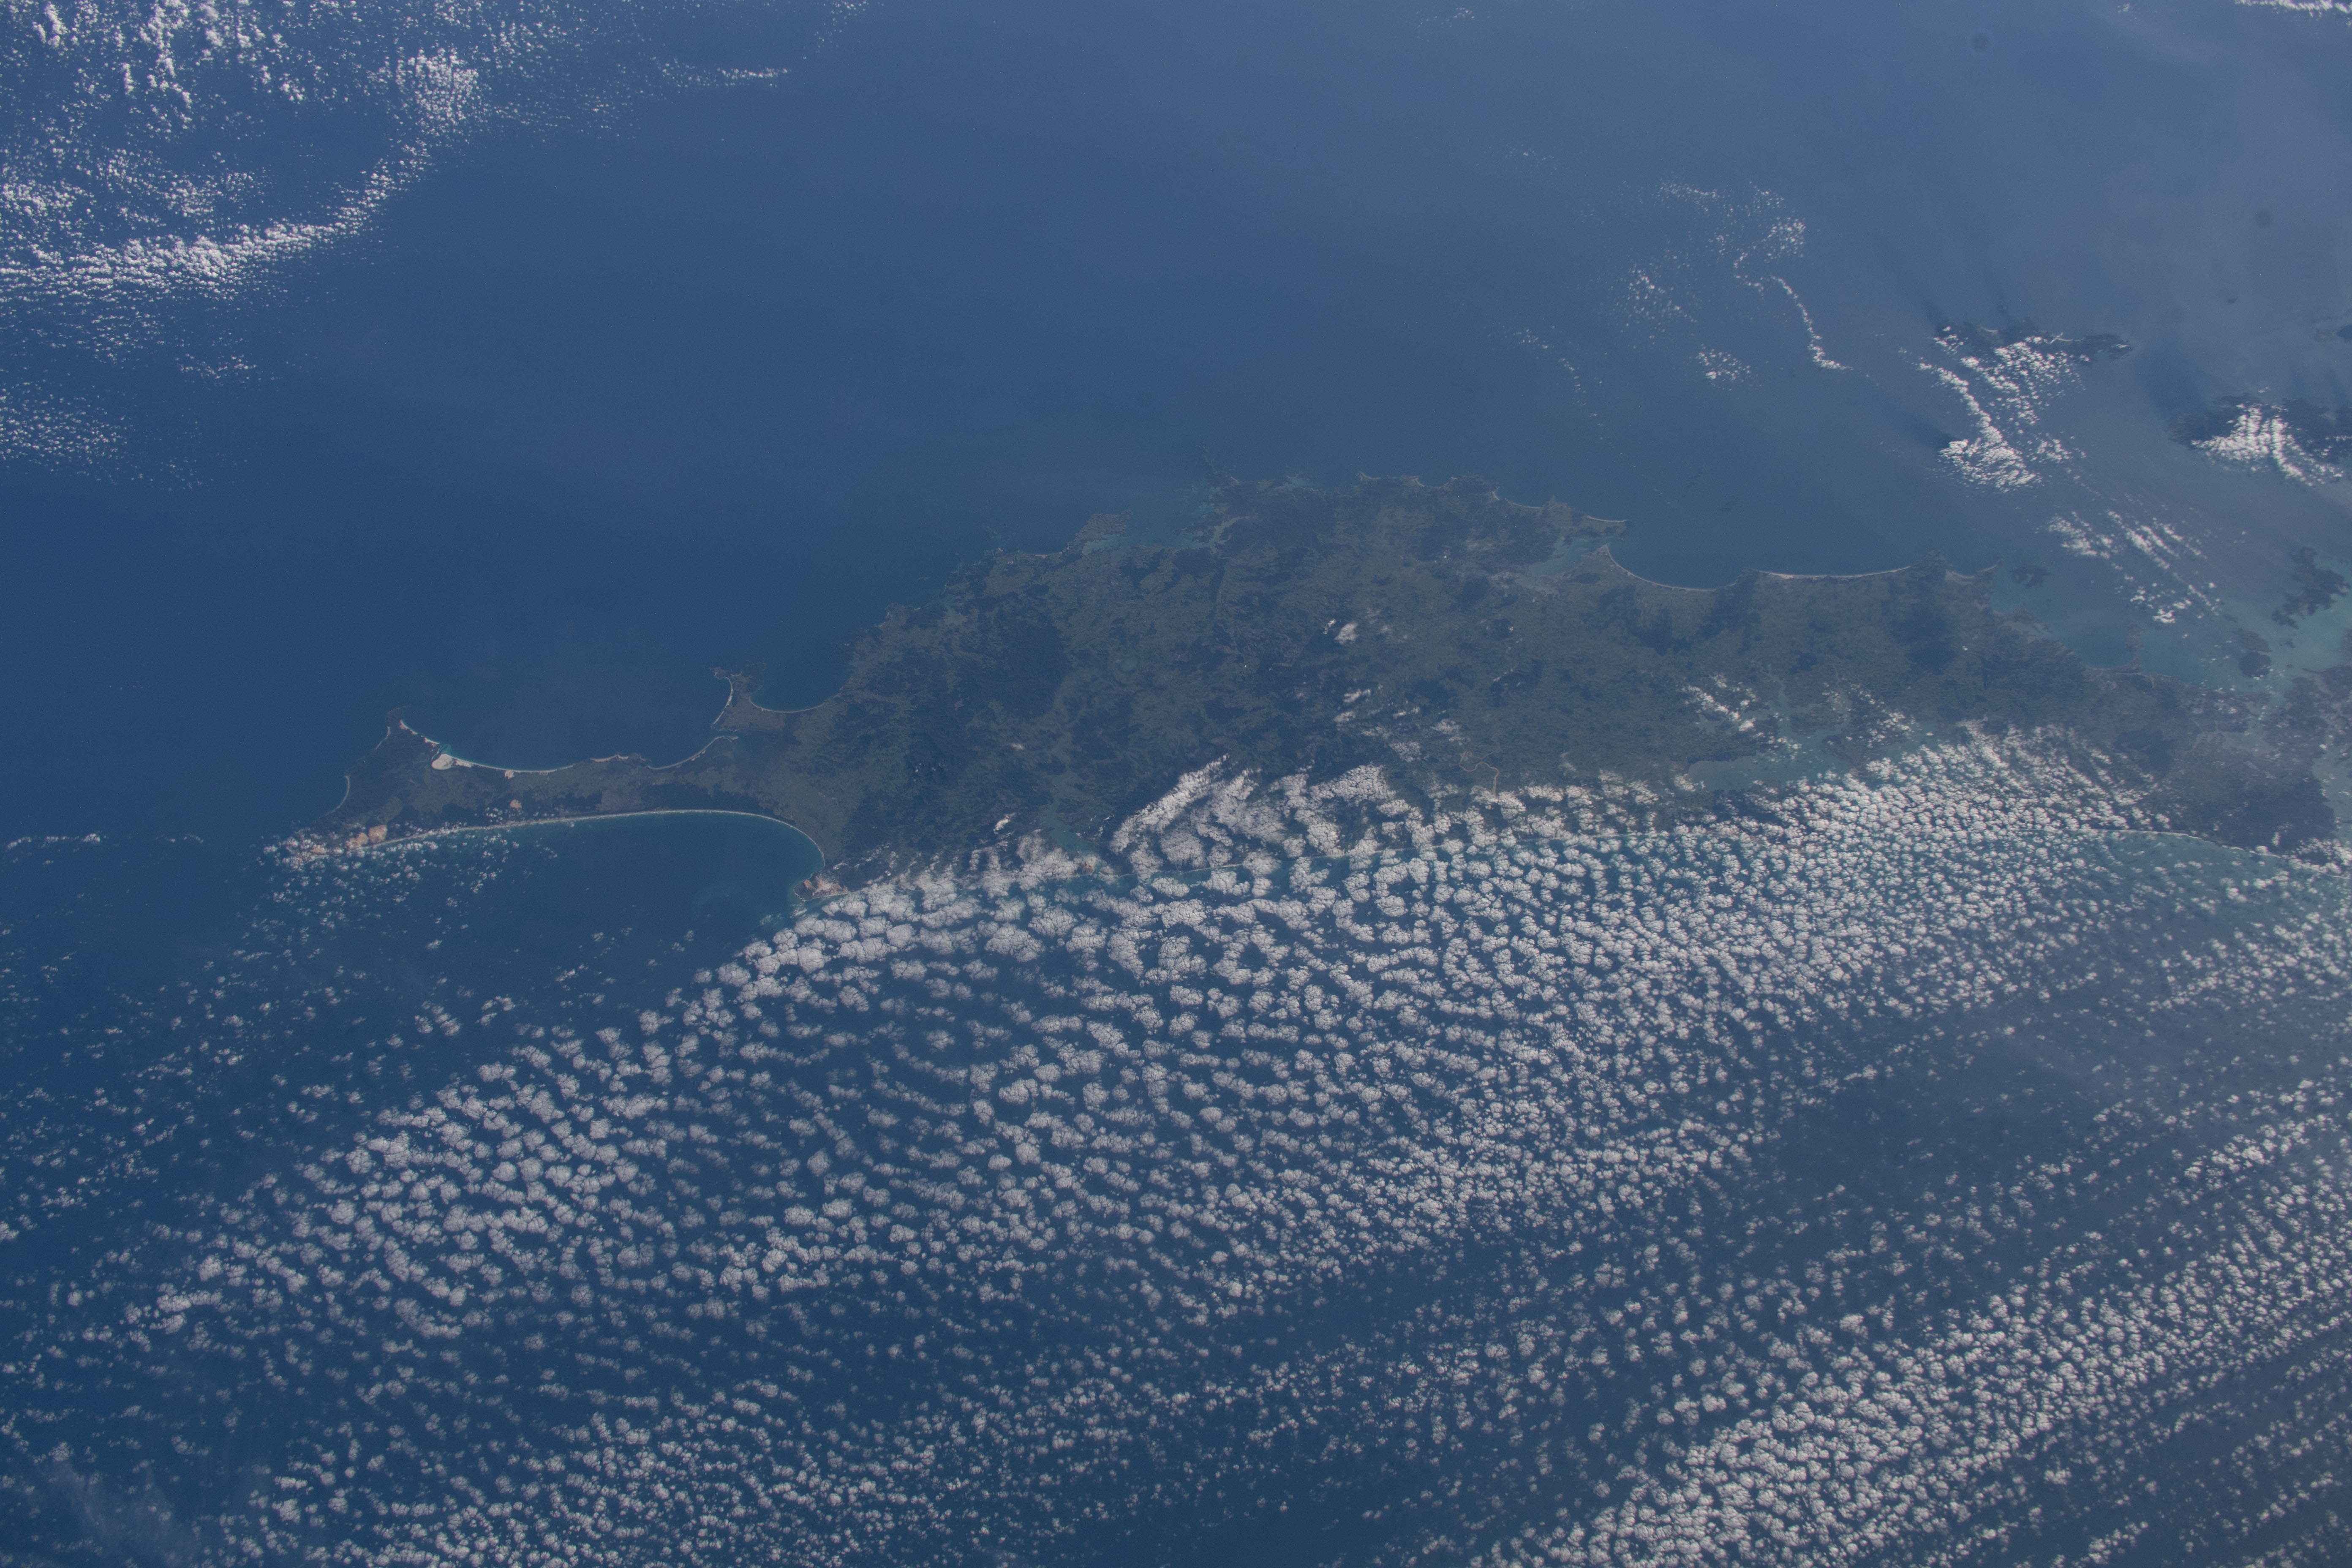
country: NEW ZEALAND-NI
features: NORTHLAND, HAURAKI GULF
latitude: -35.5
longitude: 173.5
